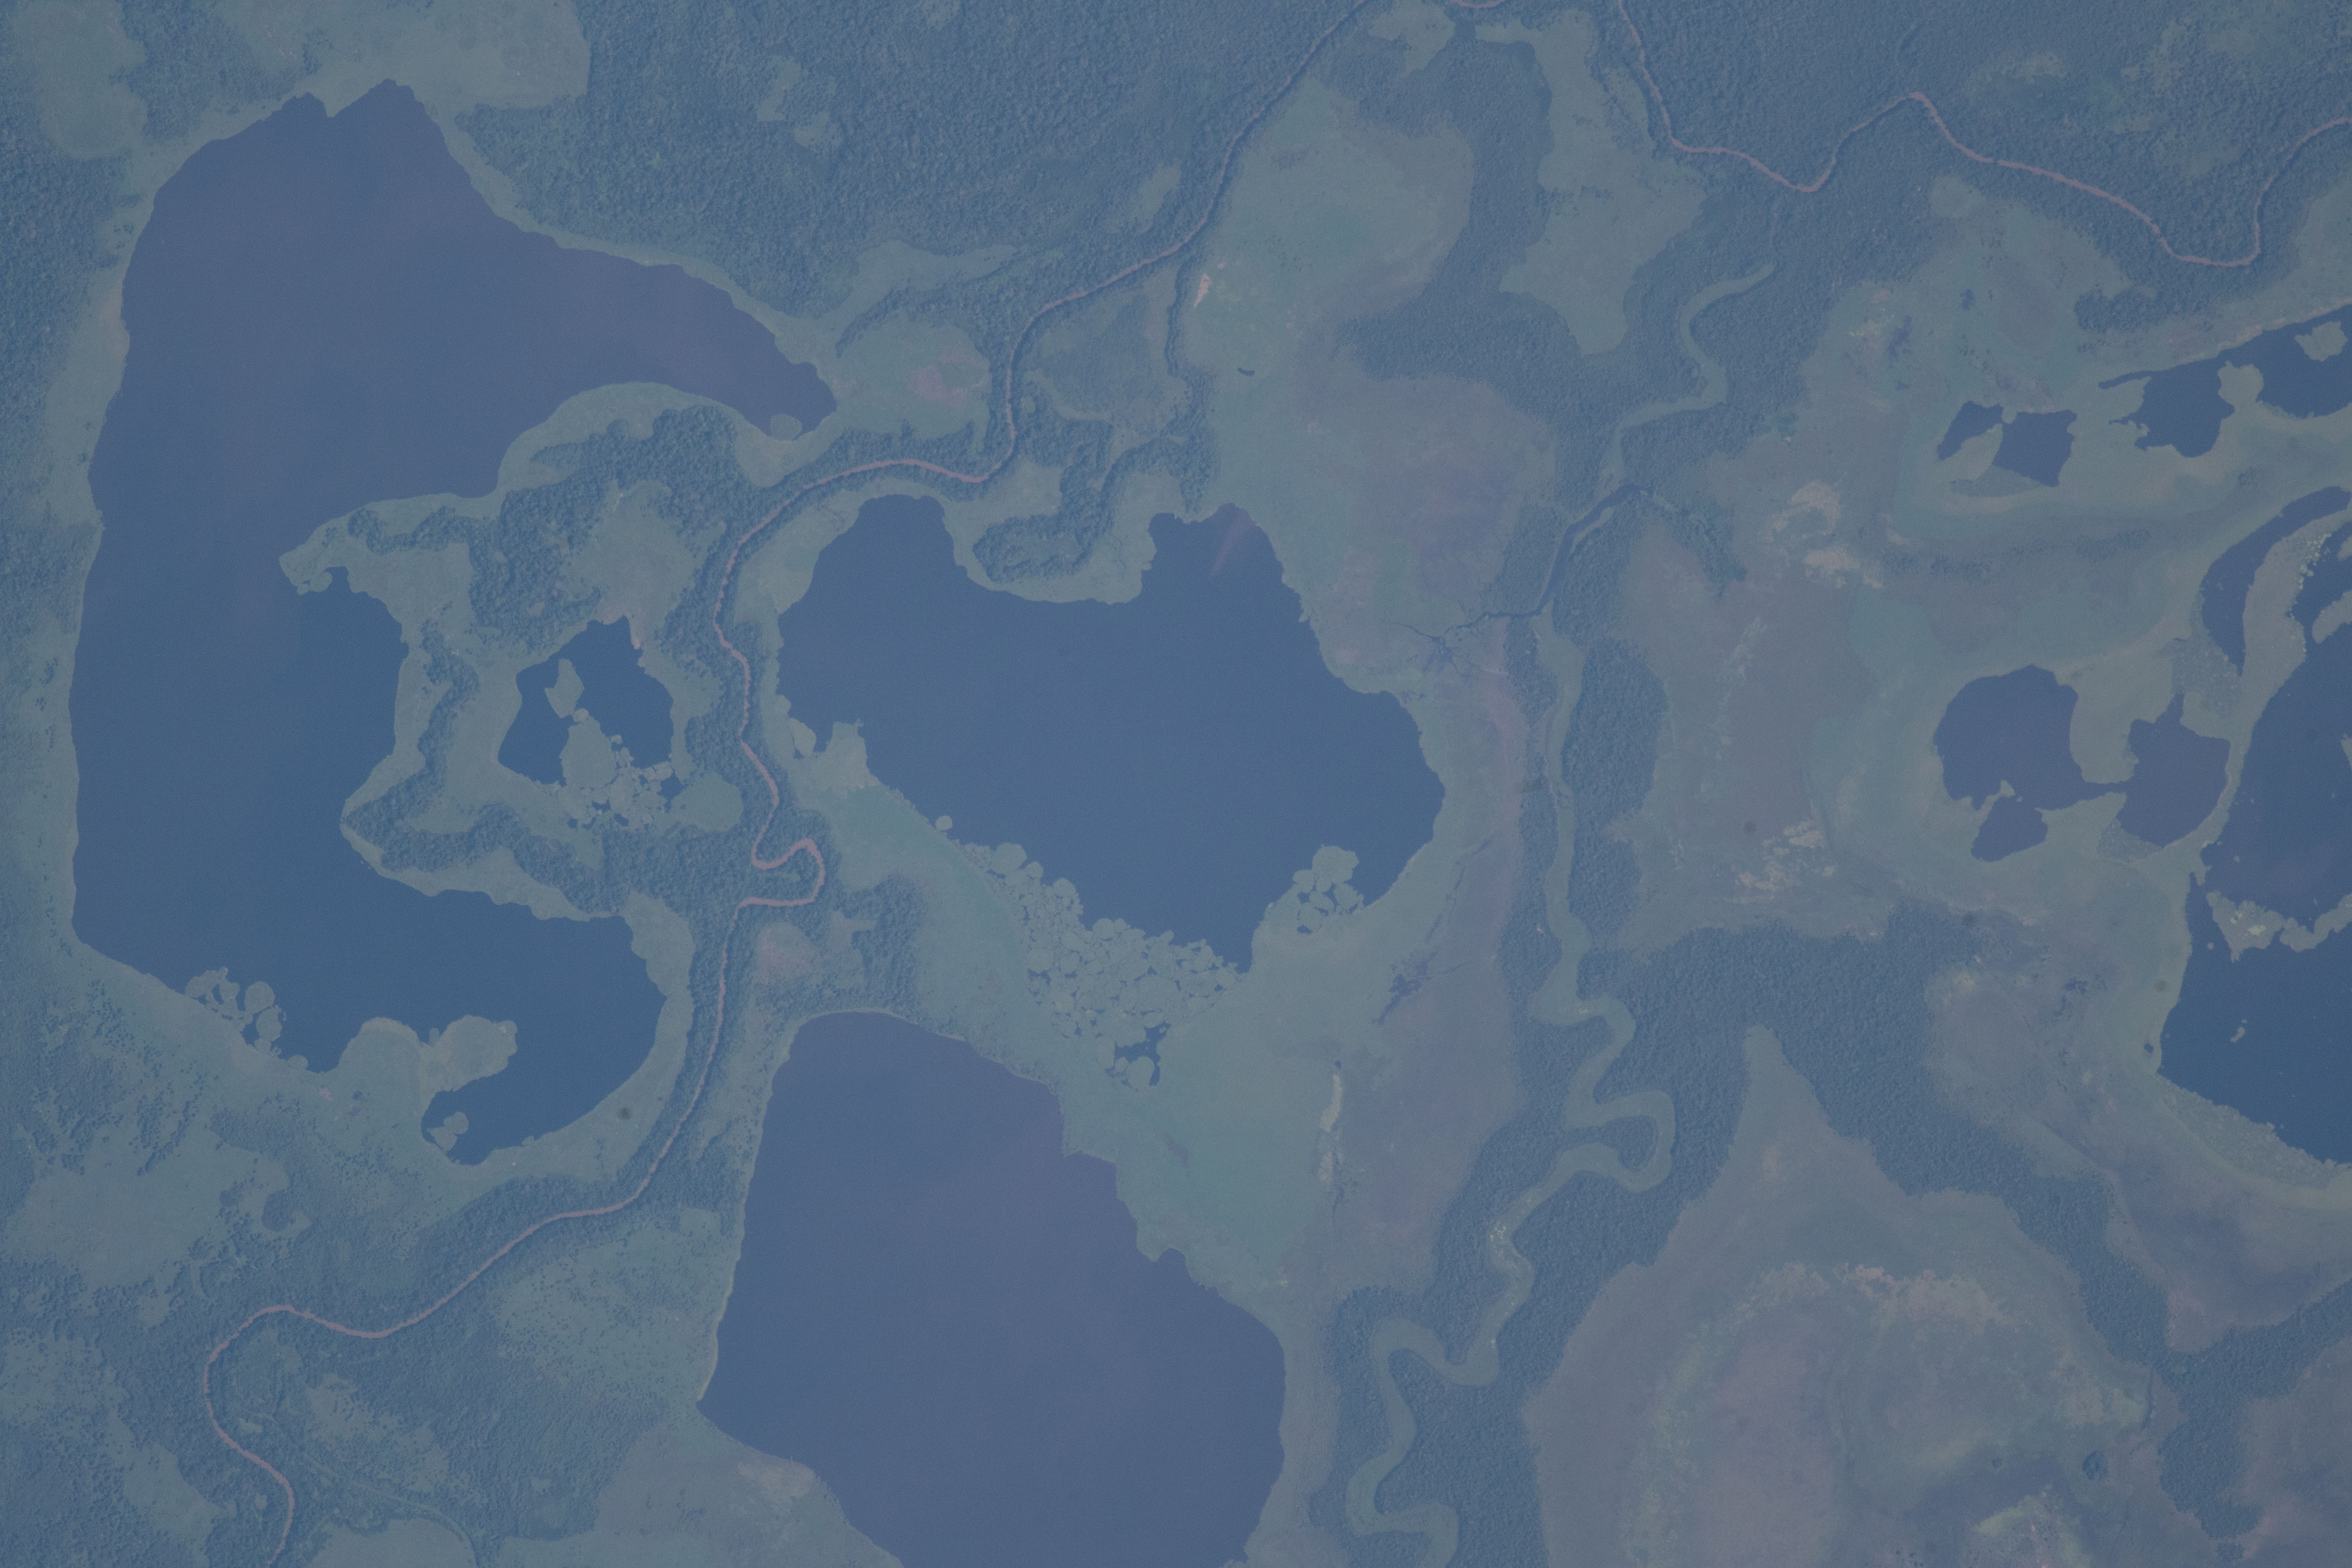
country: BOLIVIA
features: GUACHUNA LAKE, LA PORFIA LAKE, LA ENCERRADA LAGOON, ROGAGUADO LAKE
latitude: -13.2
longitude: -65.9
